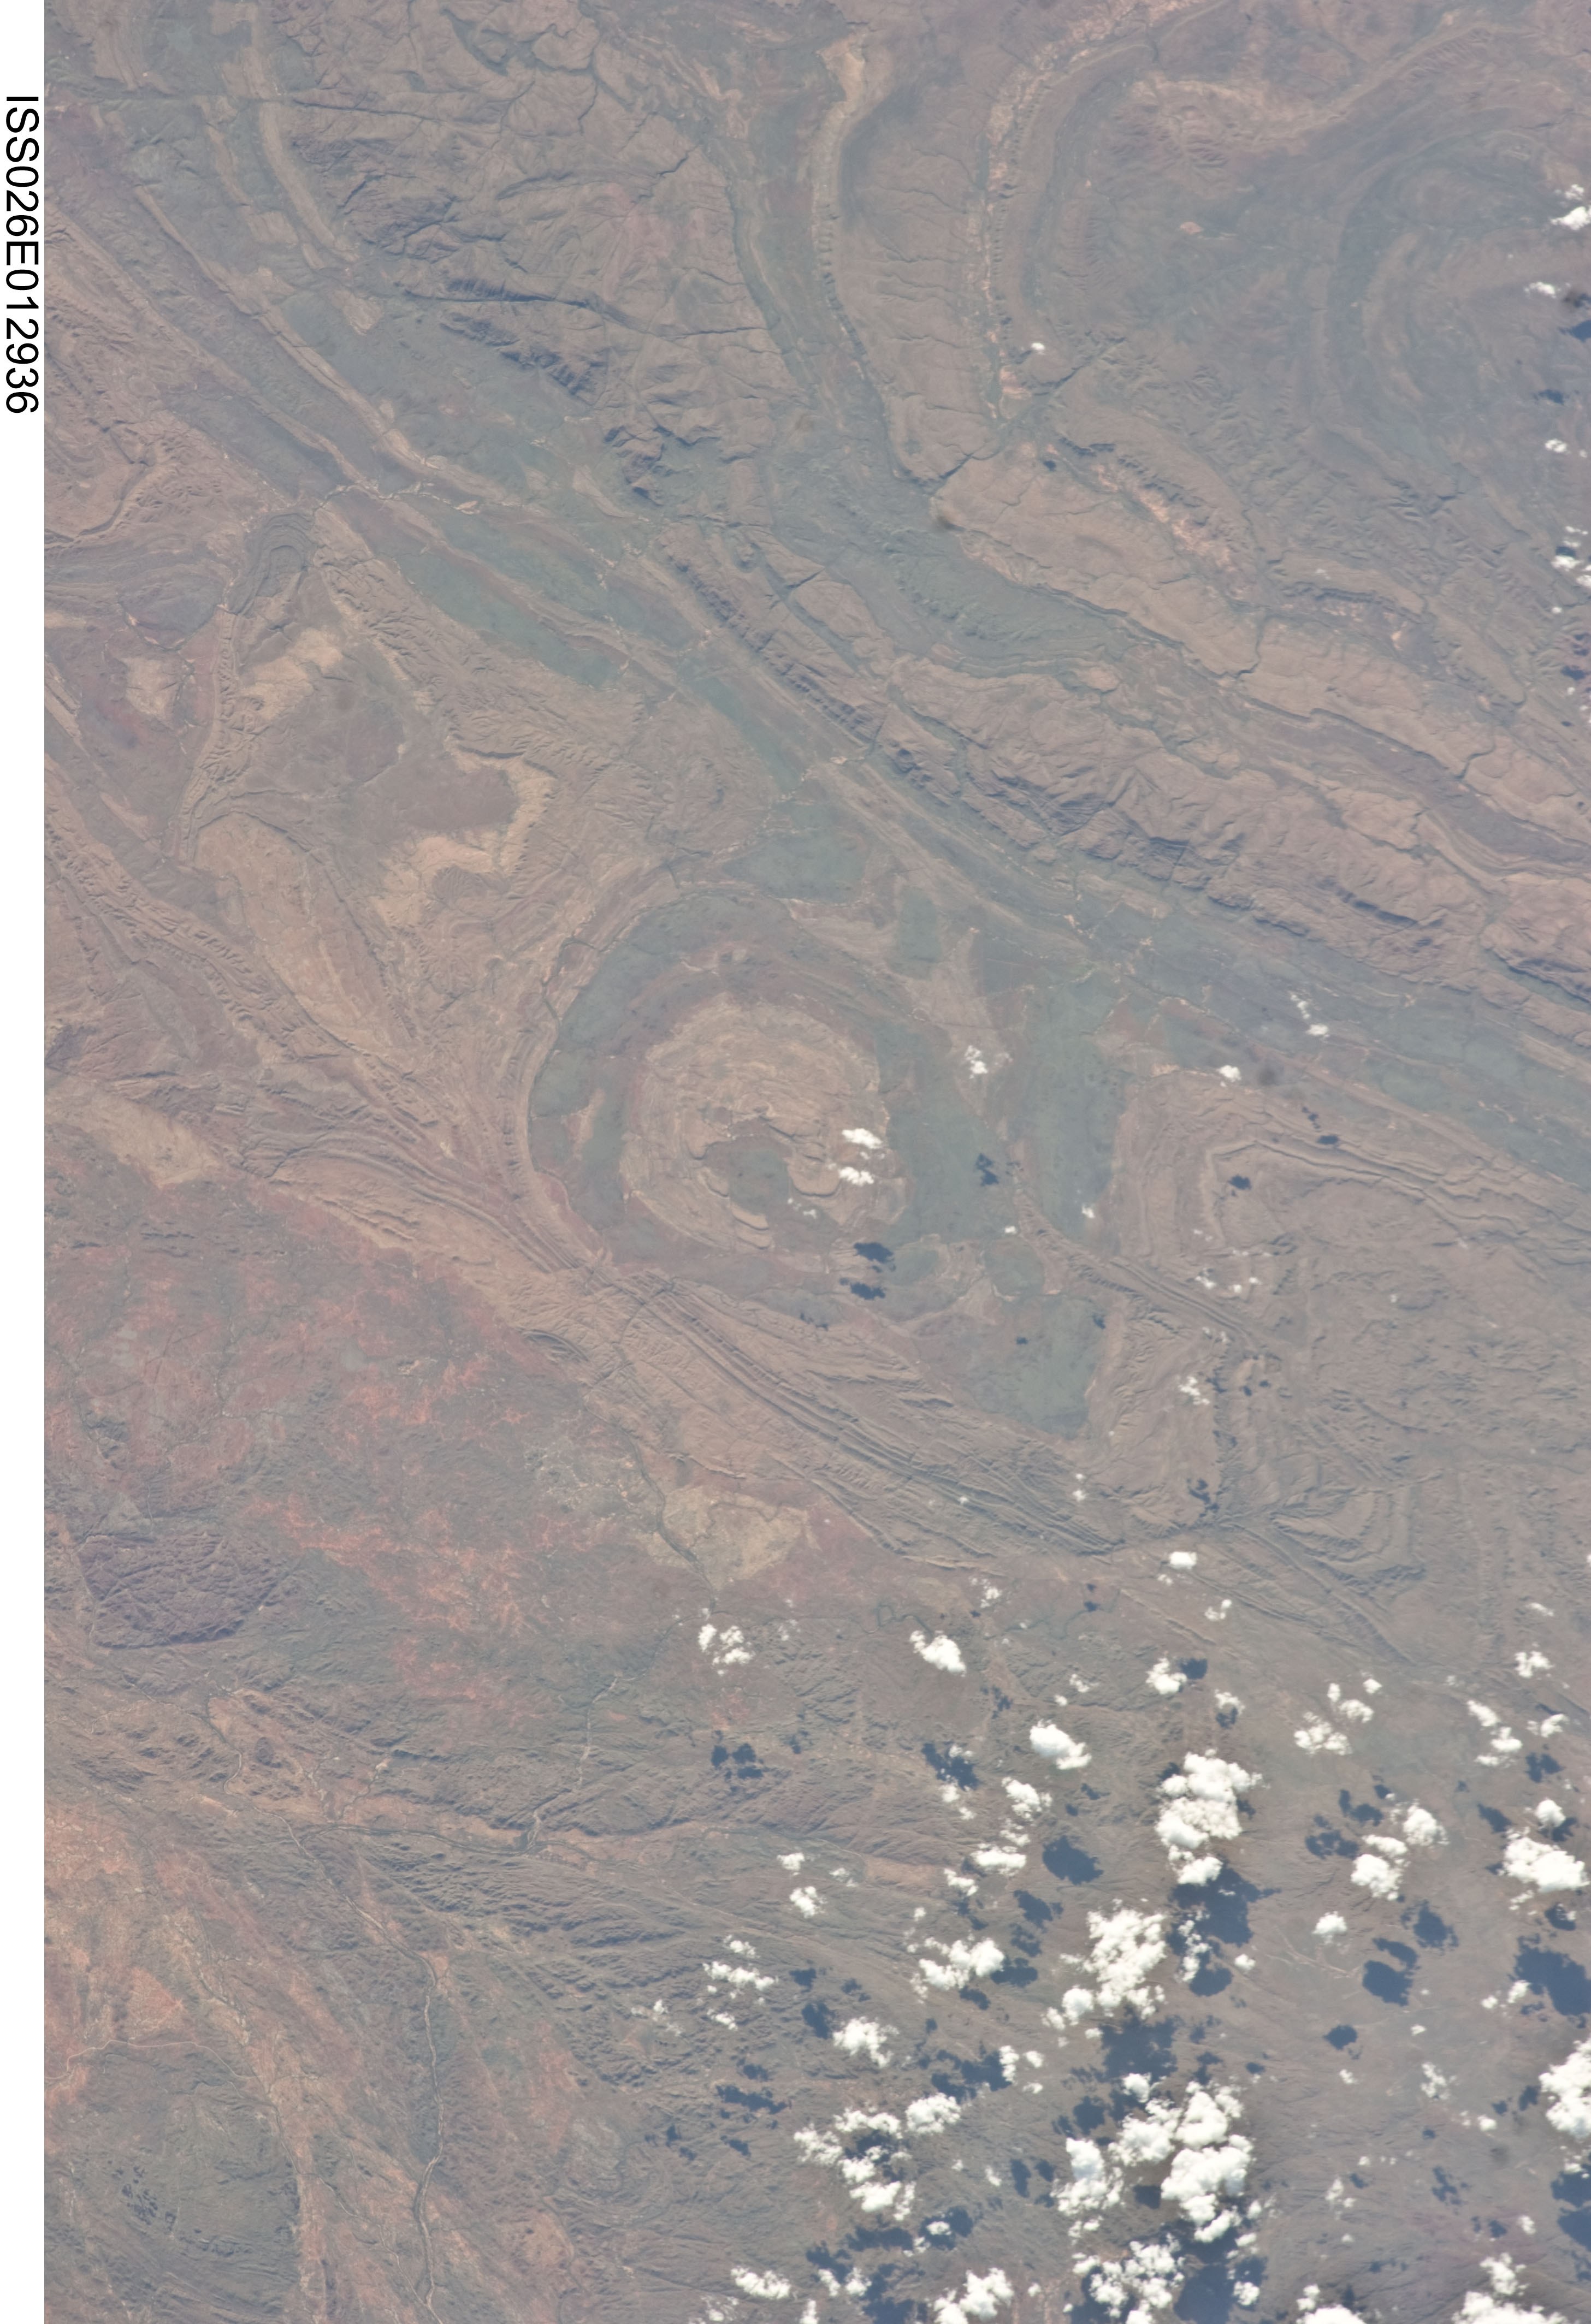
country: AUSTRALIA-WA
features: DURACK RANGE, FOLDS, RIDGES, DRAINAGE S. OF MT. REMARKABLE
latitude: -17.3
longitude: 127.6
